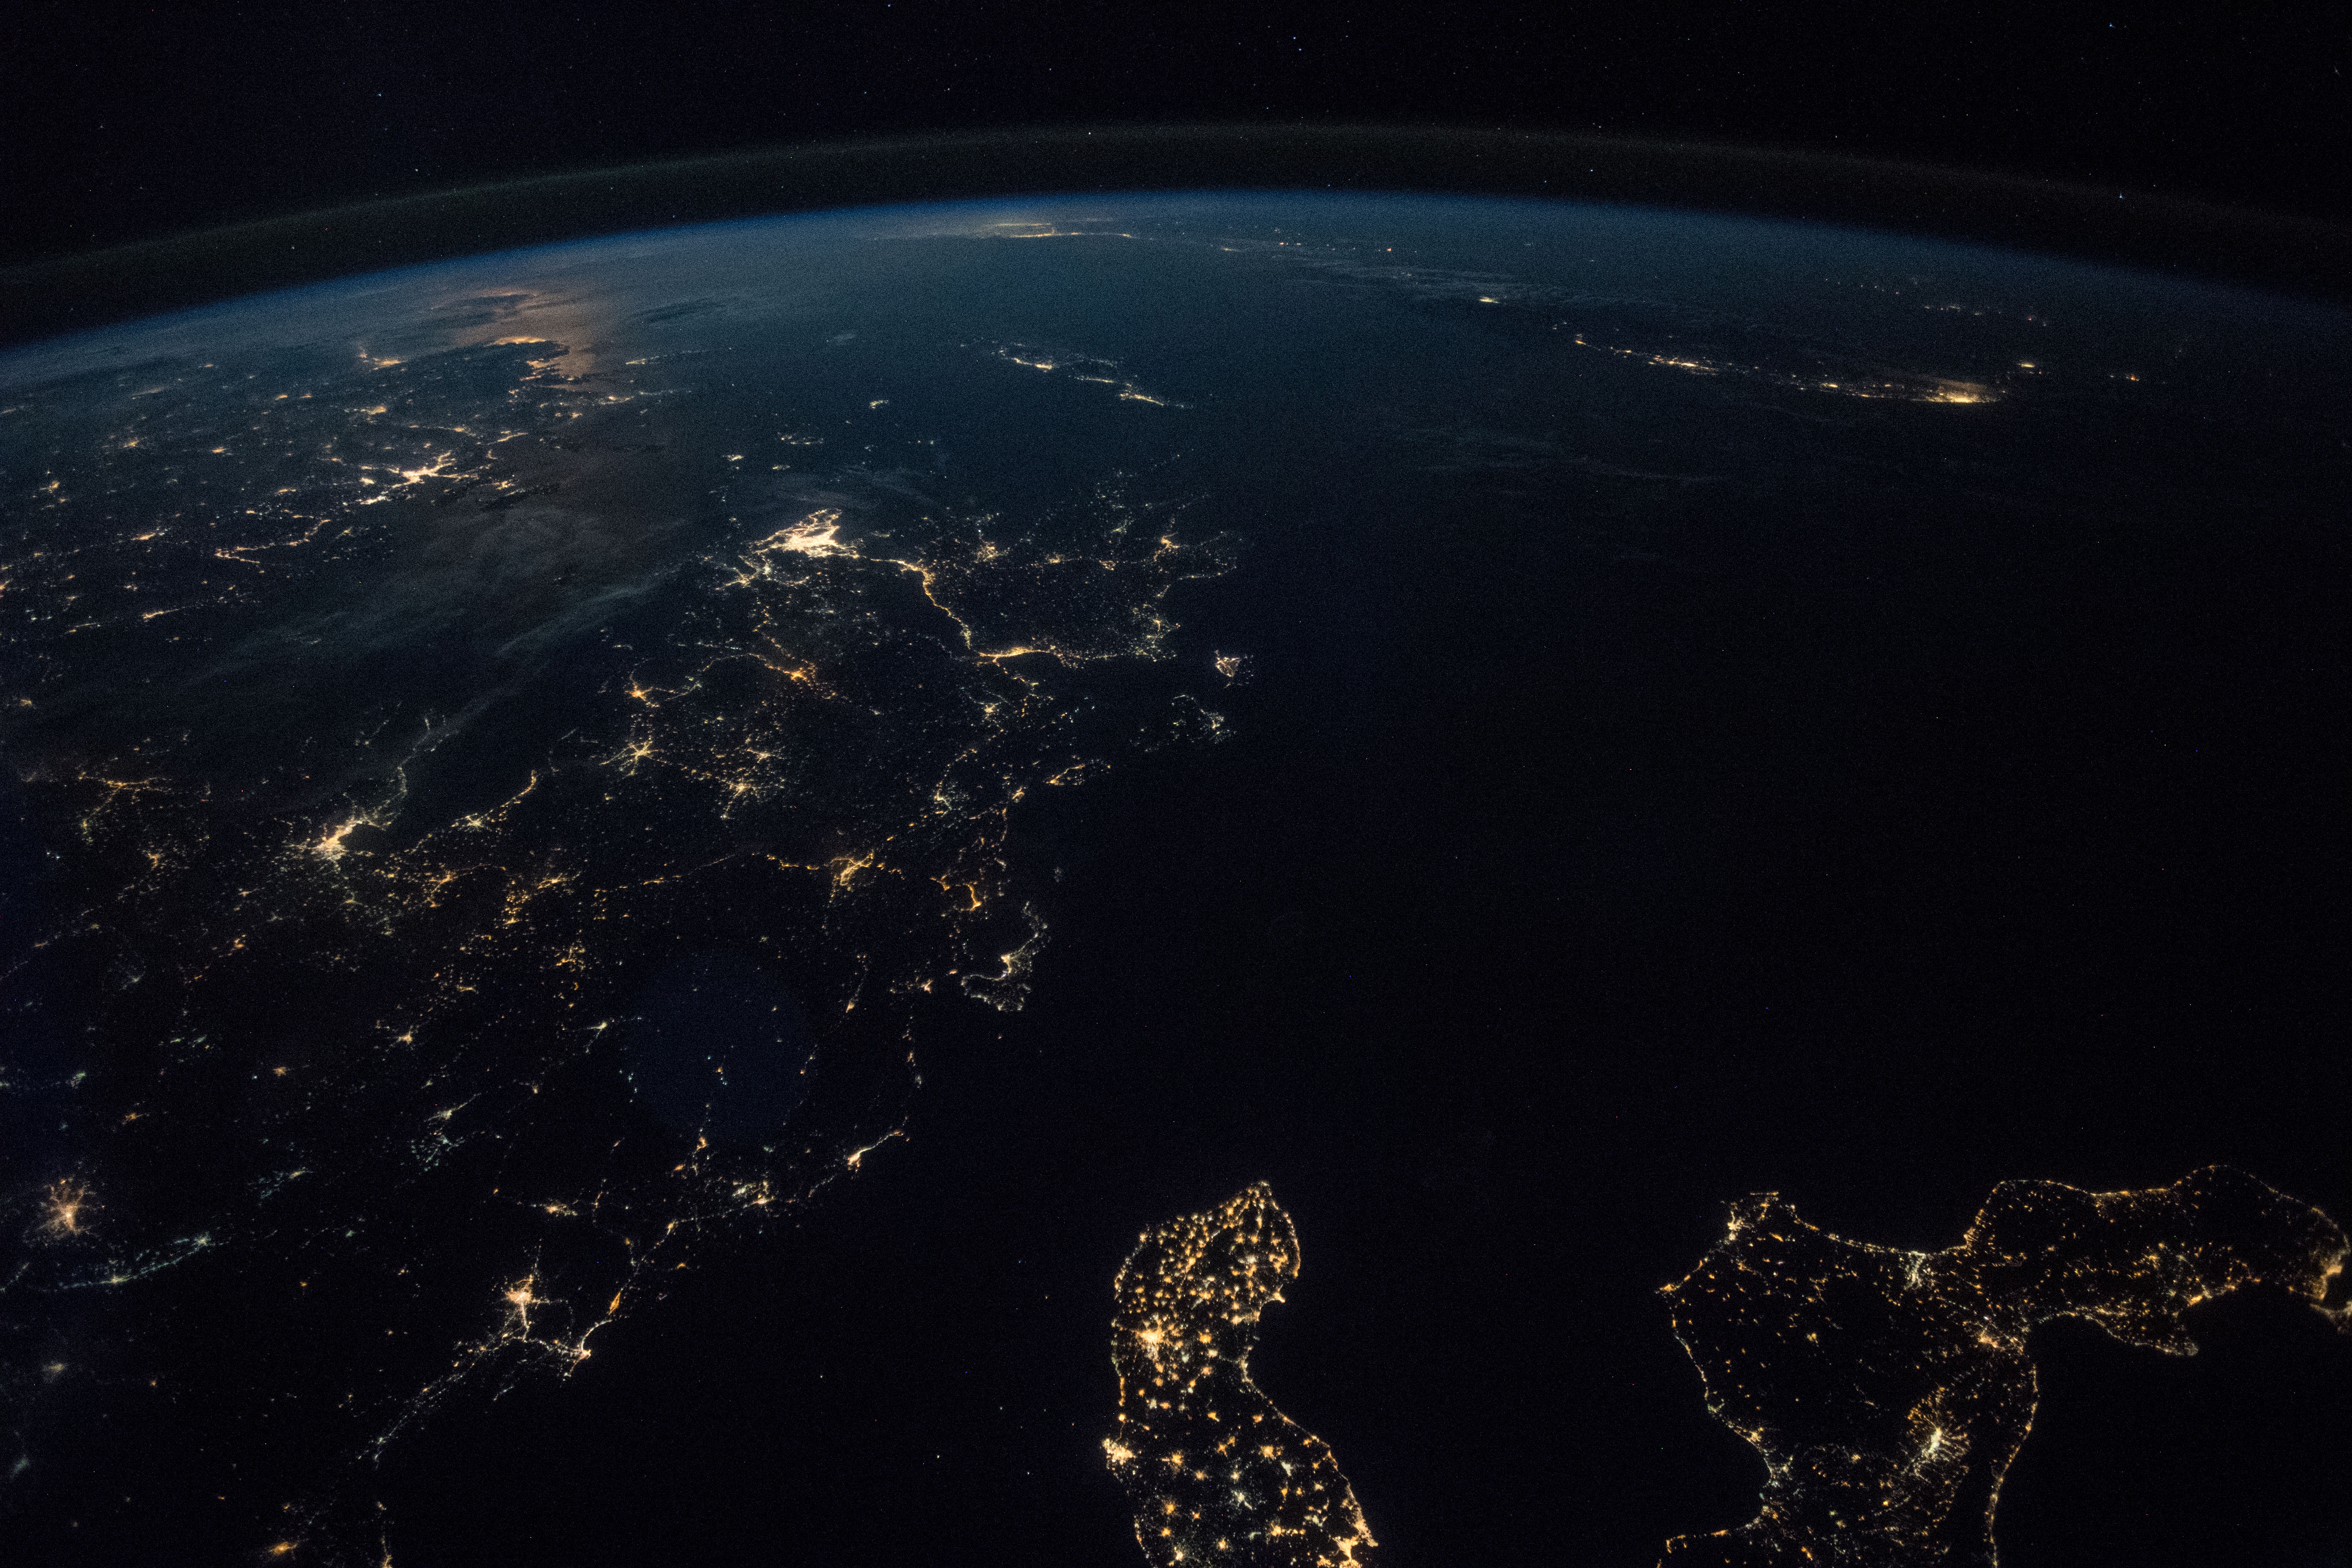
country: GREECE
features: IONIAN SEA, ADRIATIC SEA, LECCE, ANTIPAXOI, PREVEZA, MEDITERRANEAN SEA, NIGHT, EARTH LIMB
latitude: 38.7
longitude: 20.2
